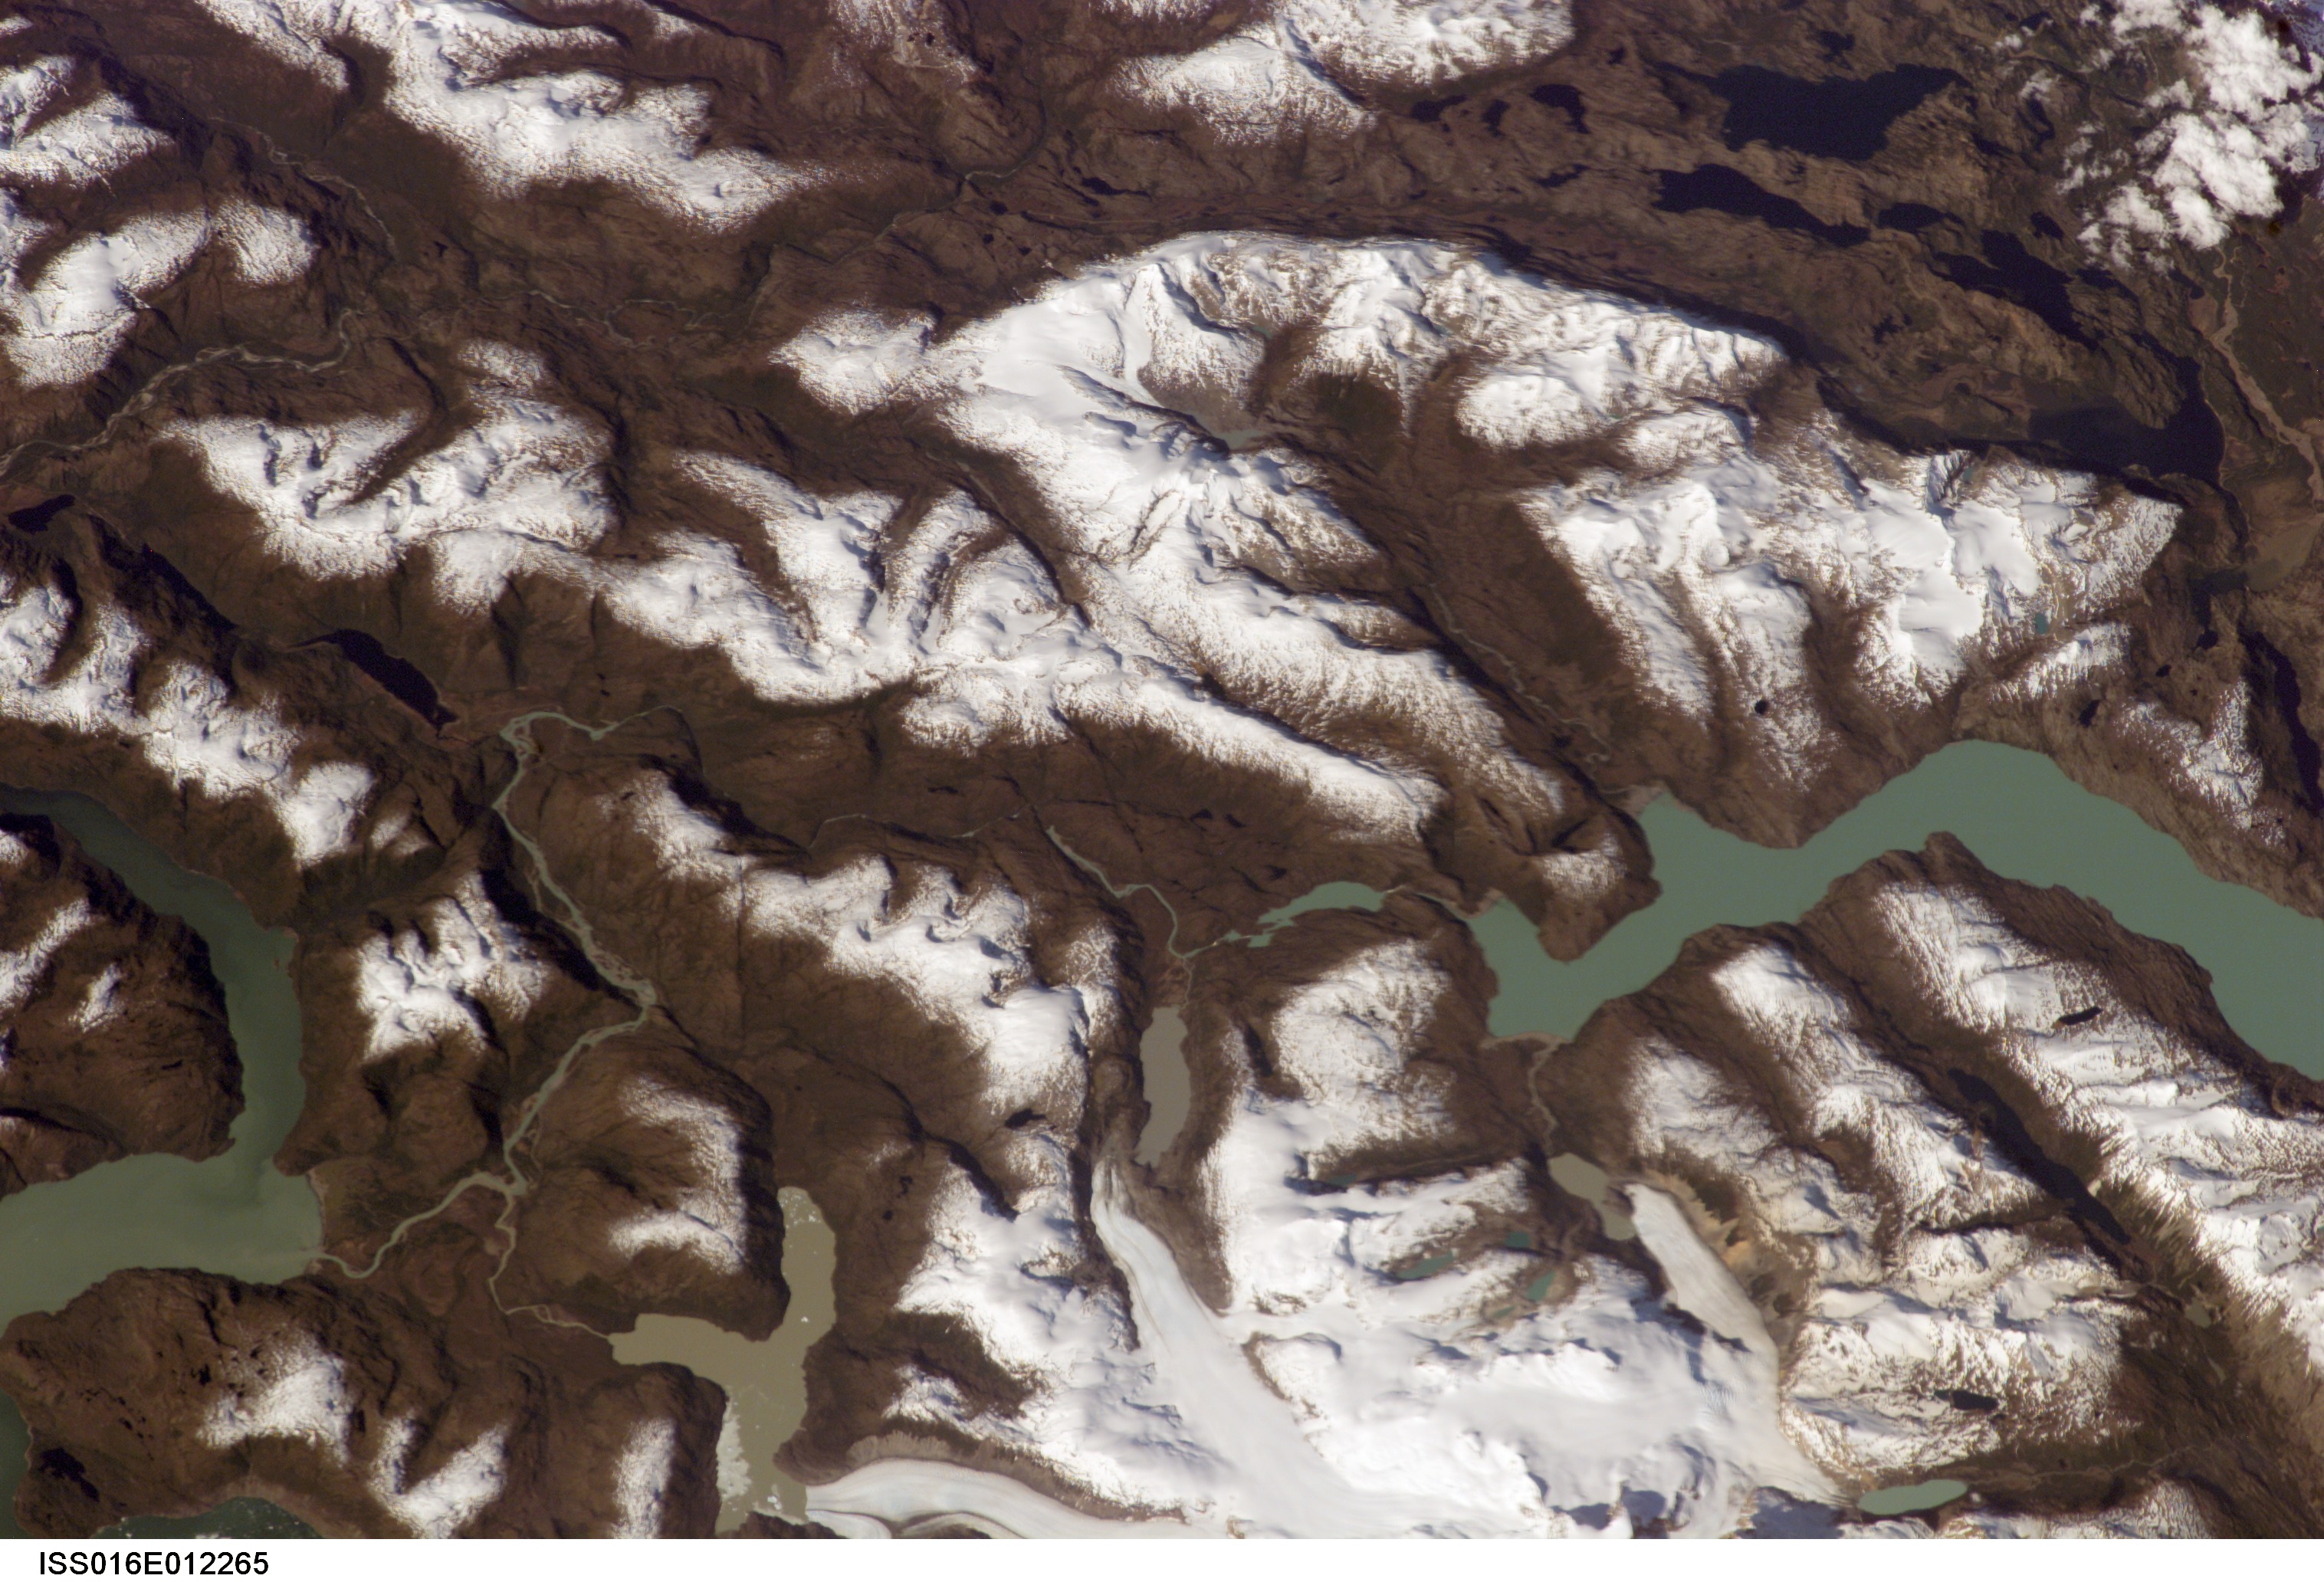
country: CHILE
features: O'HIGGINS LAKE, PASCUA RIVER
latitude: -48.5
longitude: -73.0
